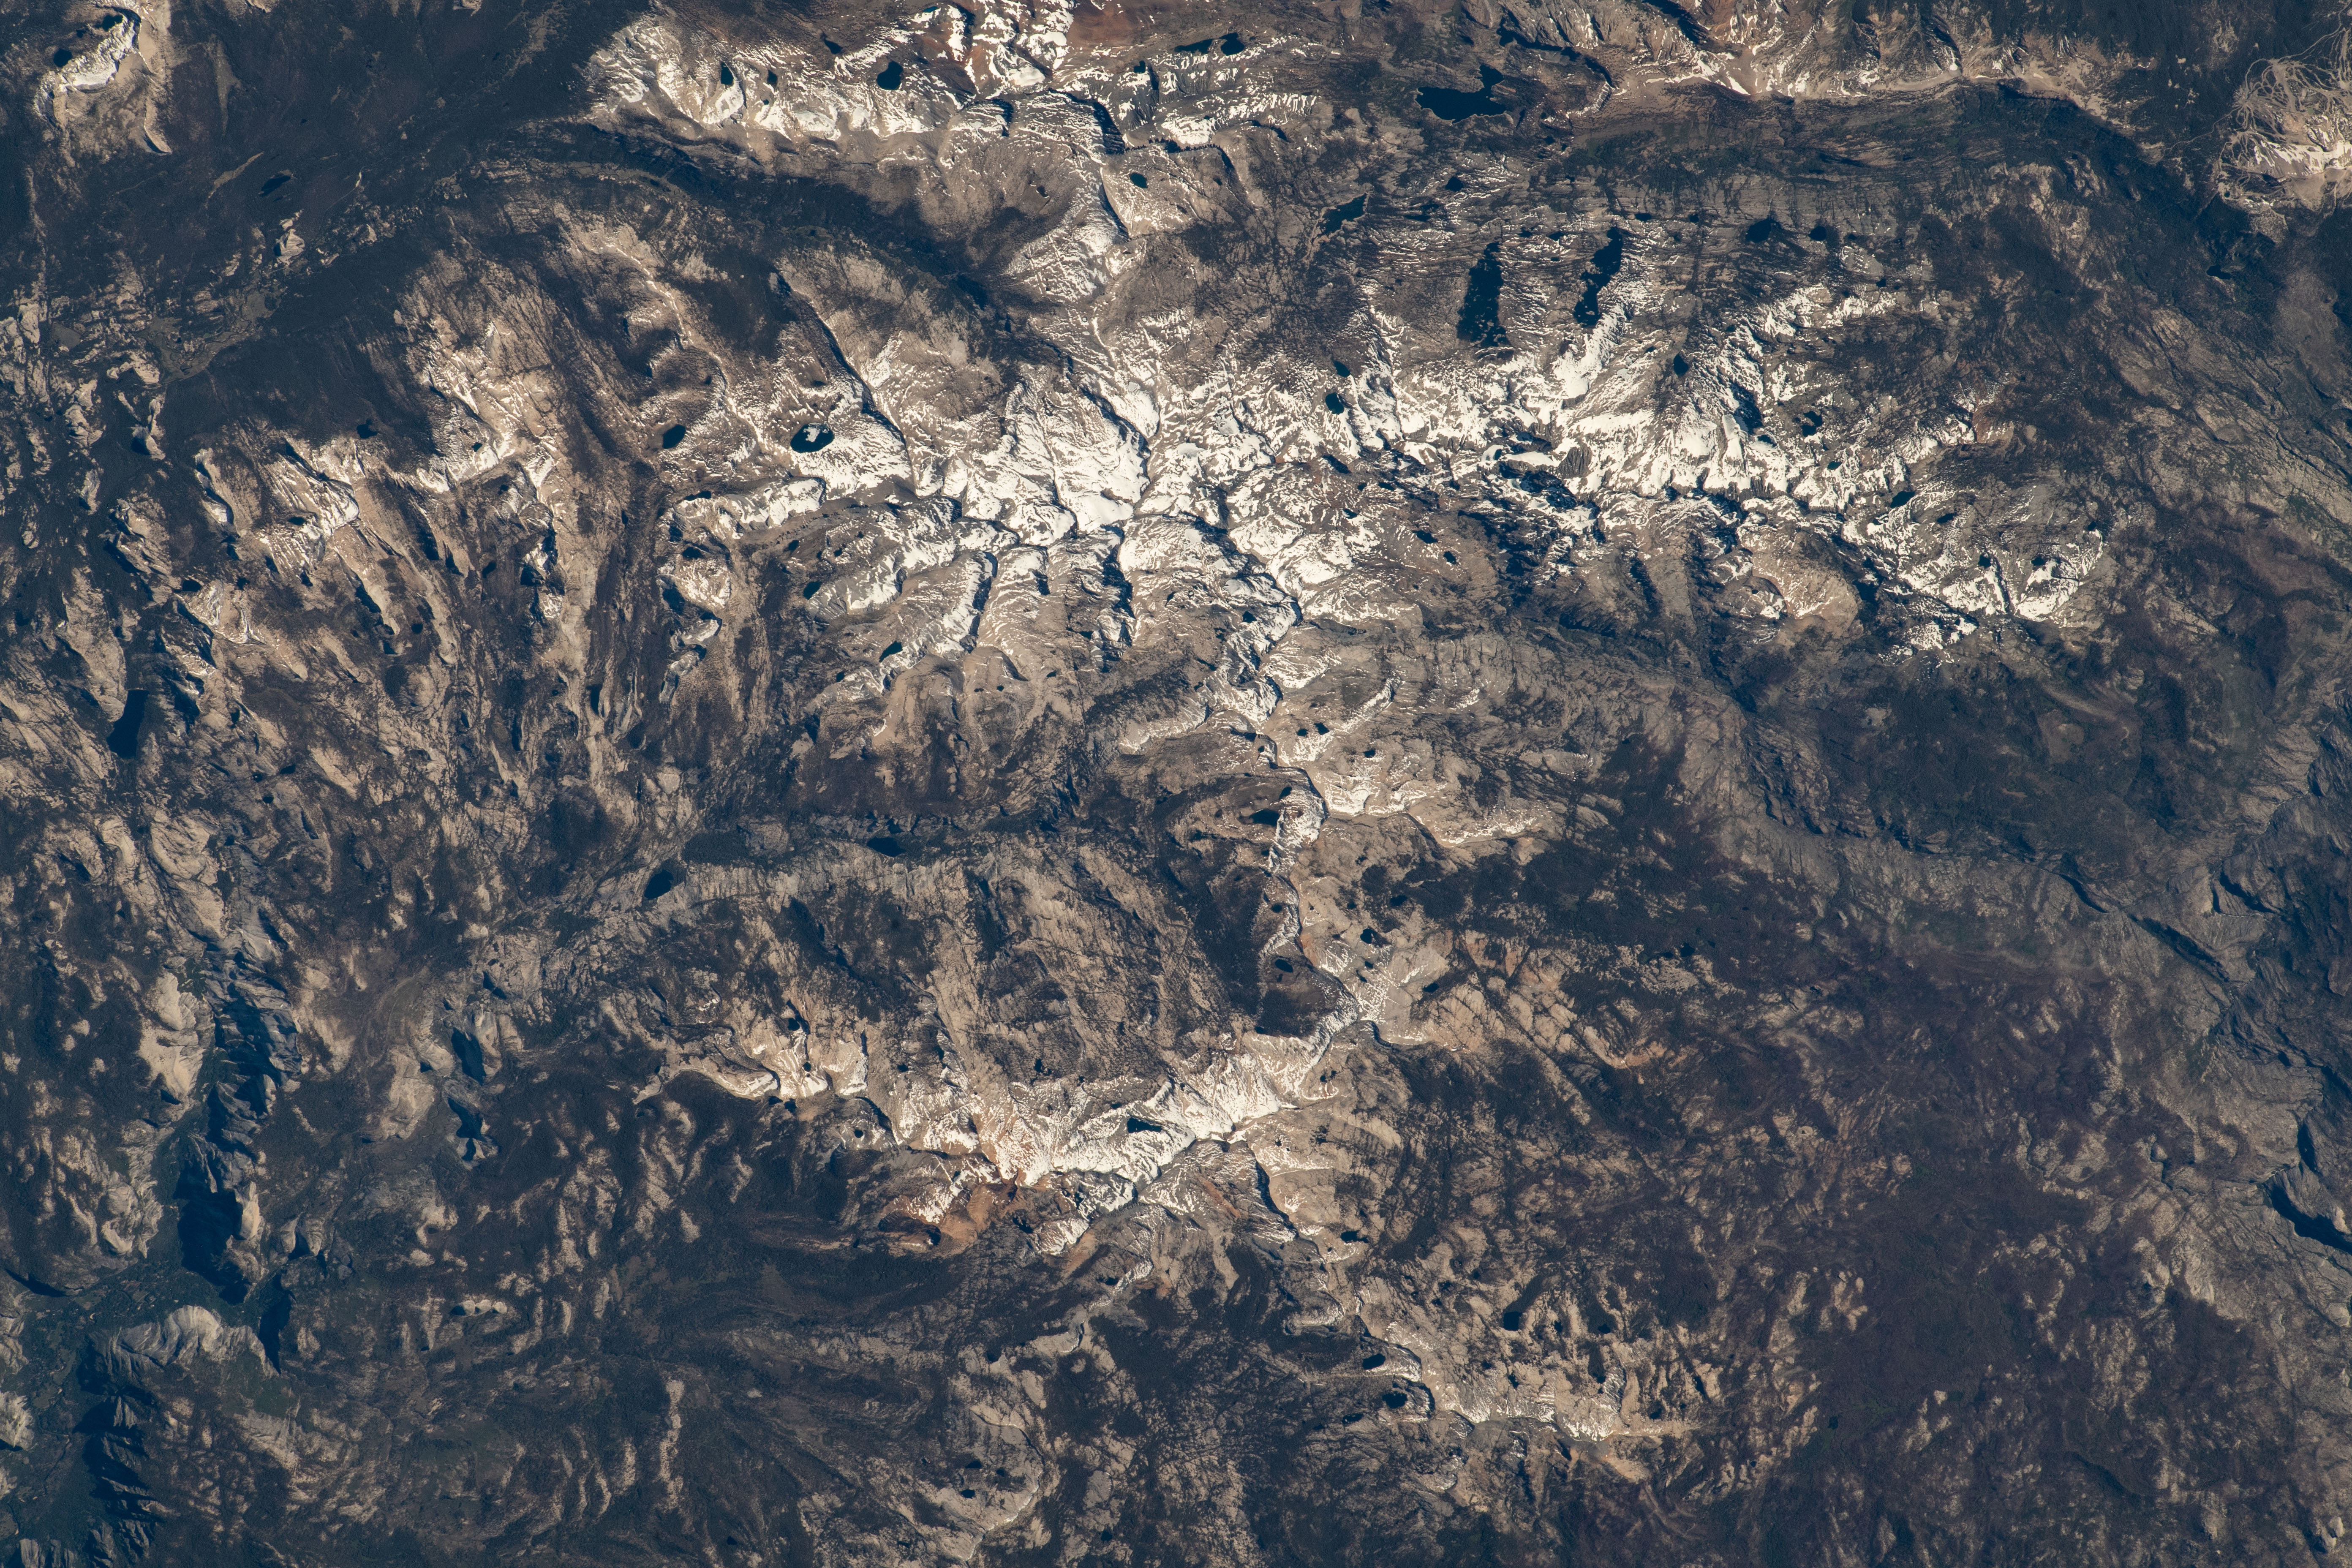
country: USA-CALIFORNIA
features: MOUNT LYELL, LYELL GLACIER, SNOW, YOSEMITE NATIONAL PARK
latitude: 37.7
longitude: -119.3
